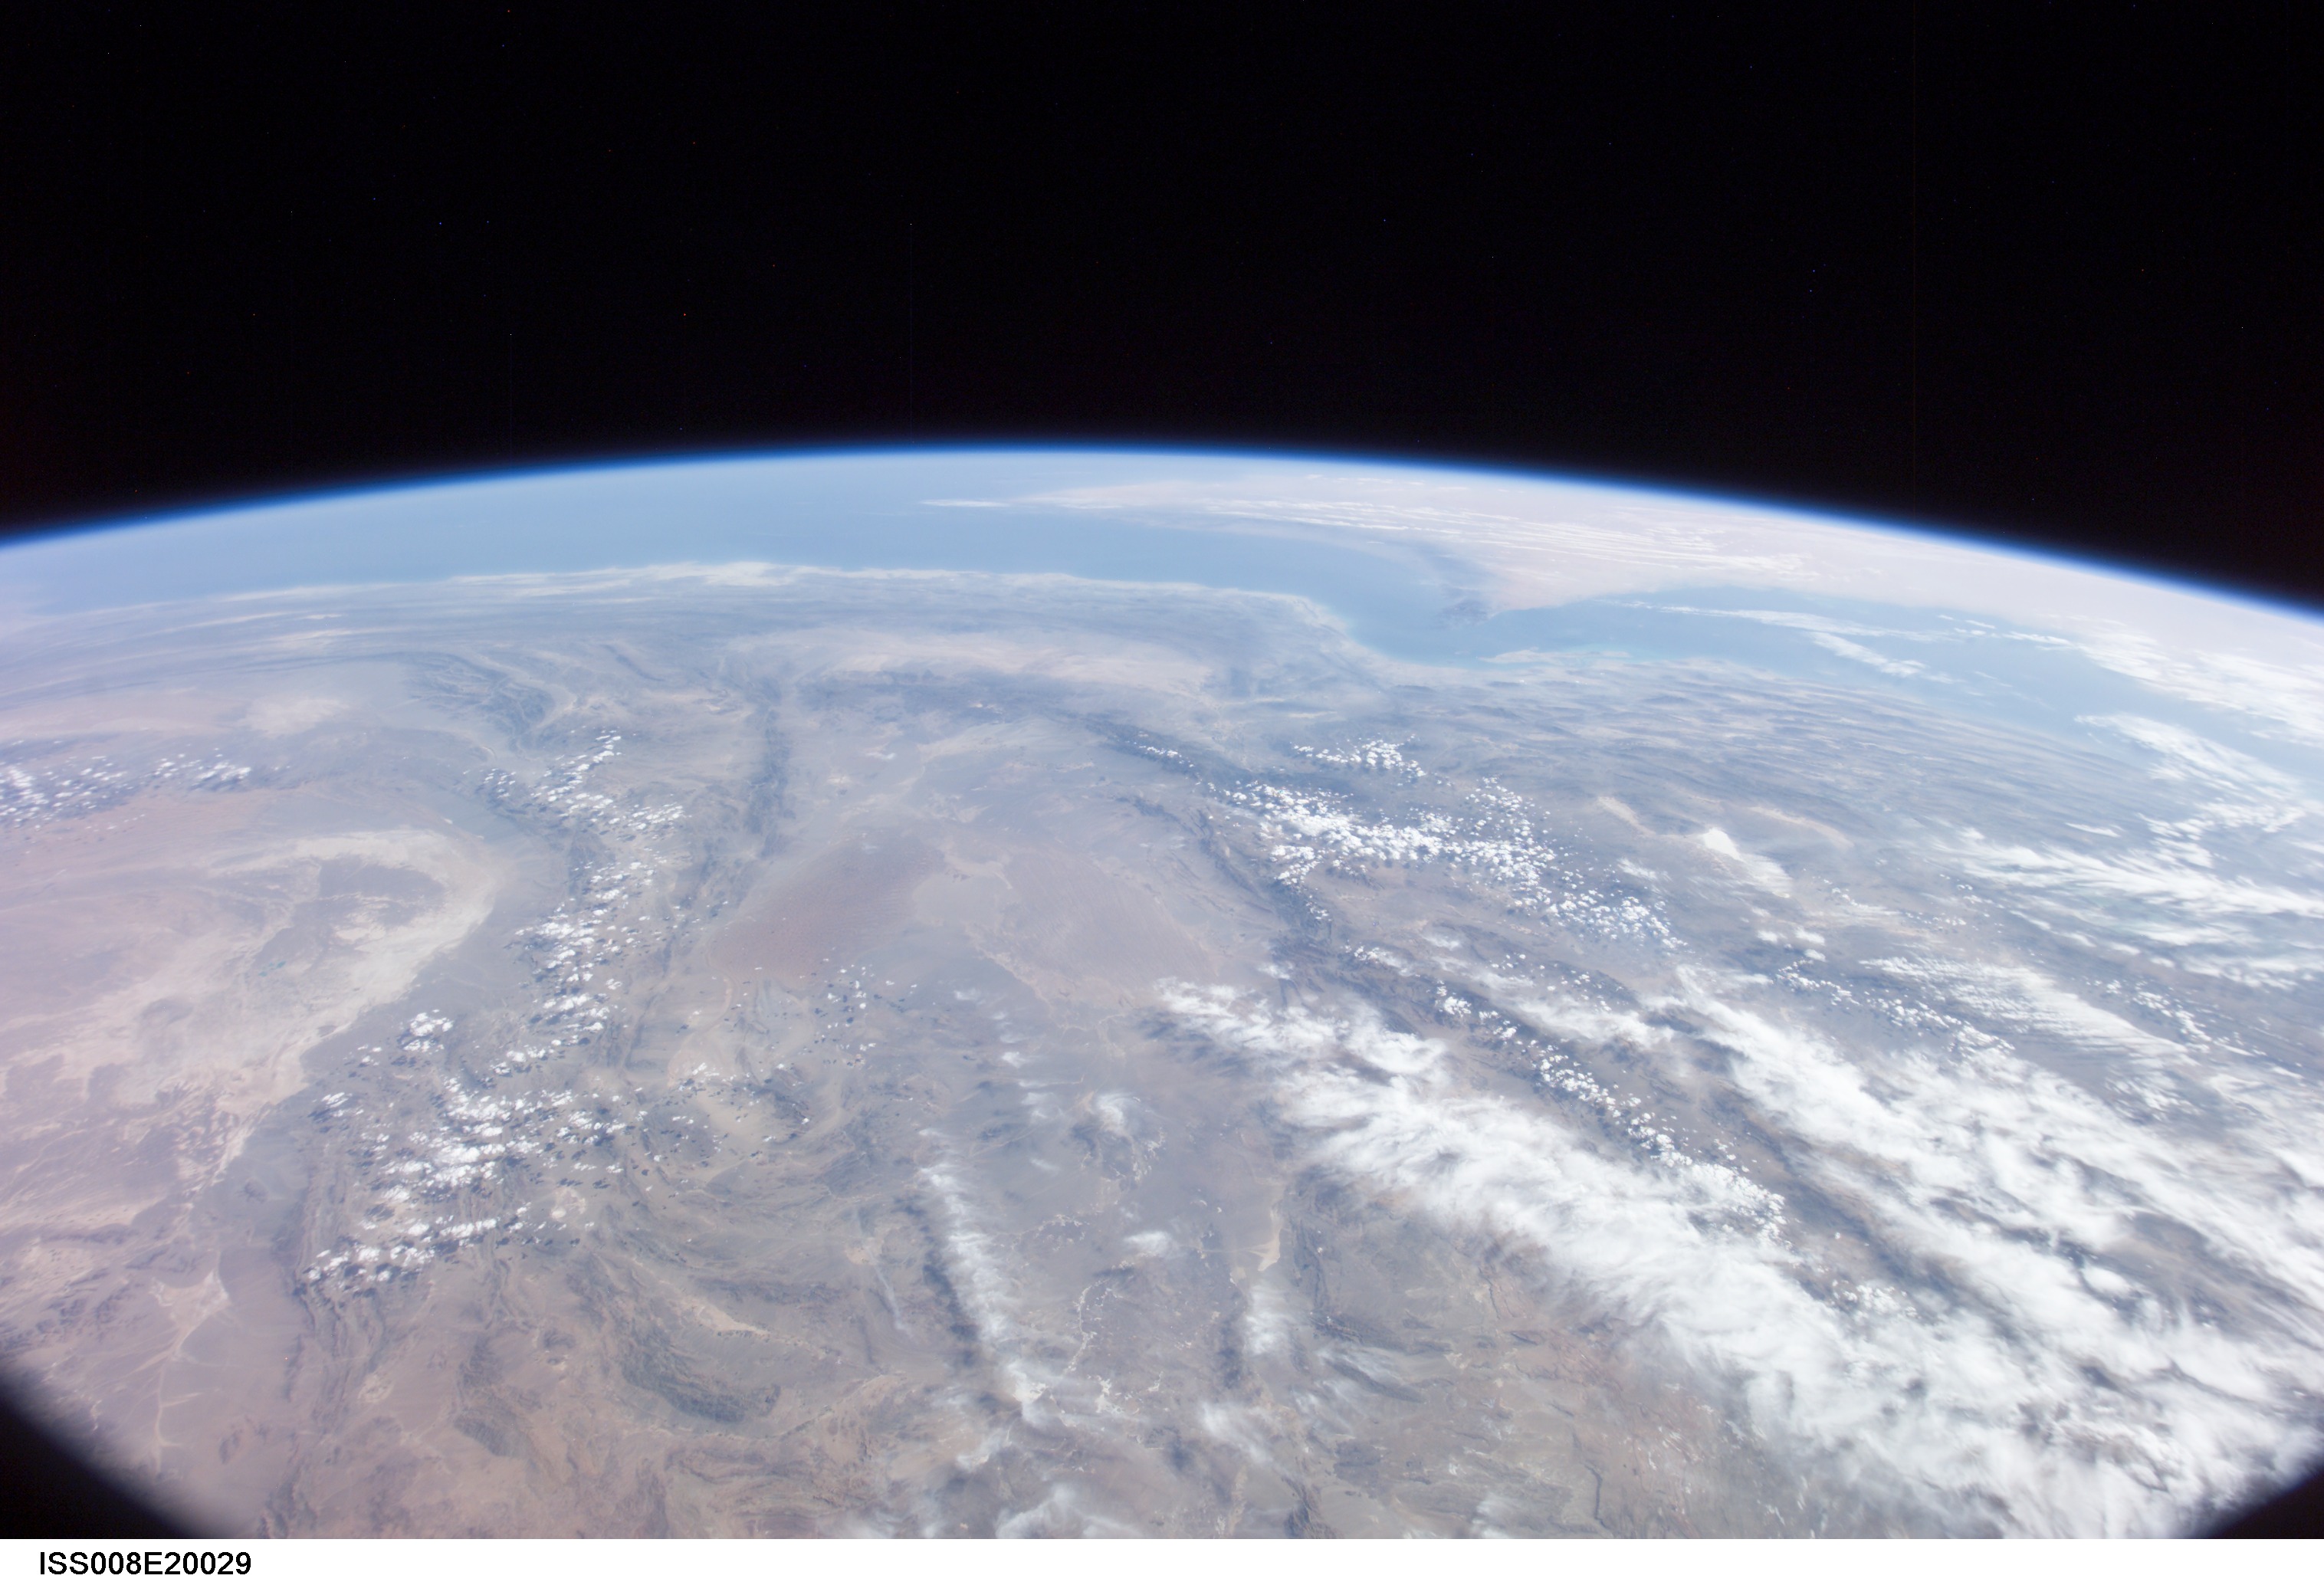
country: IRAN
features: PERSIAN G., G. OF OMAN, ARABIAN S., QATAR, ATMOSPHERIC LIMB
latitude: 29.0
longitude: 58.0
